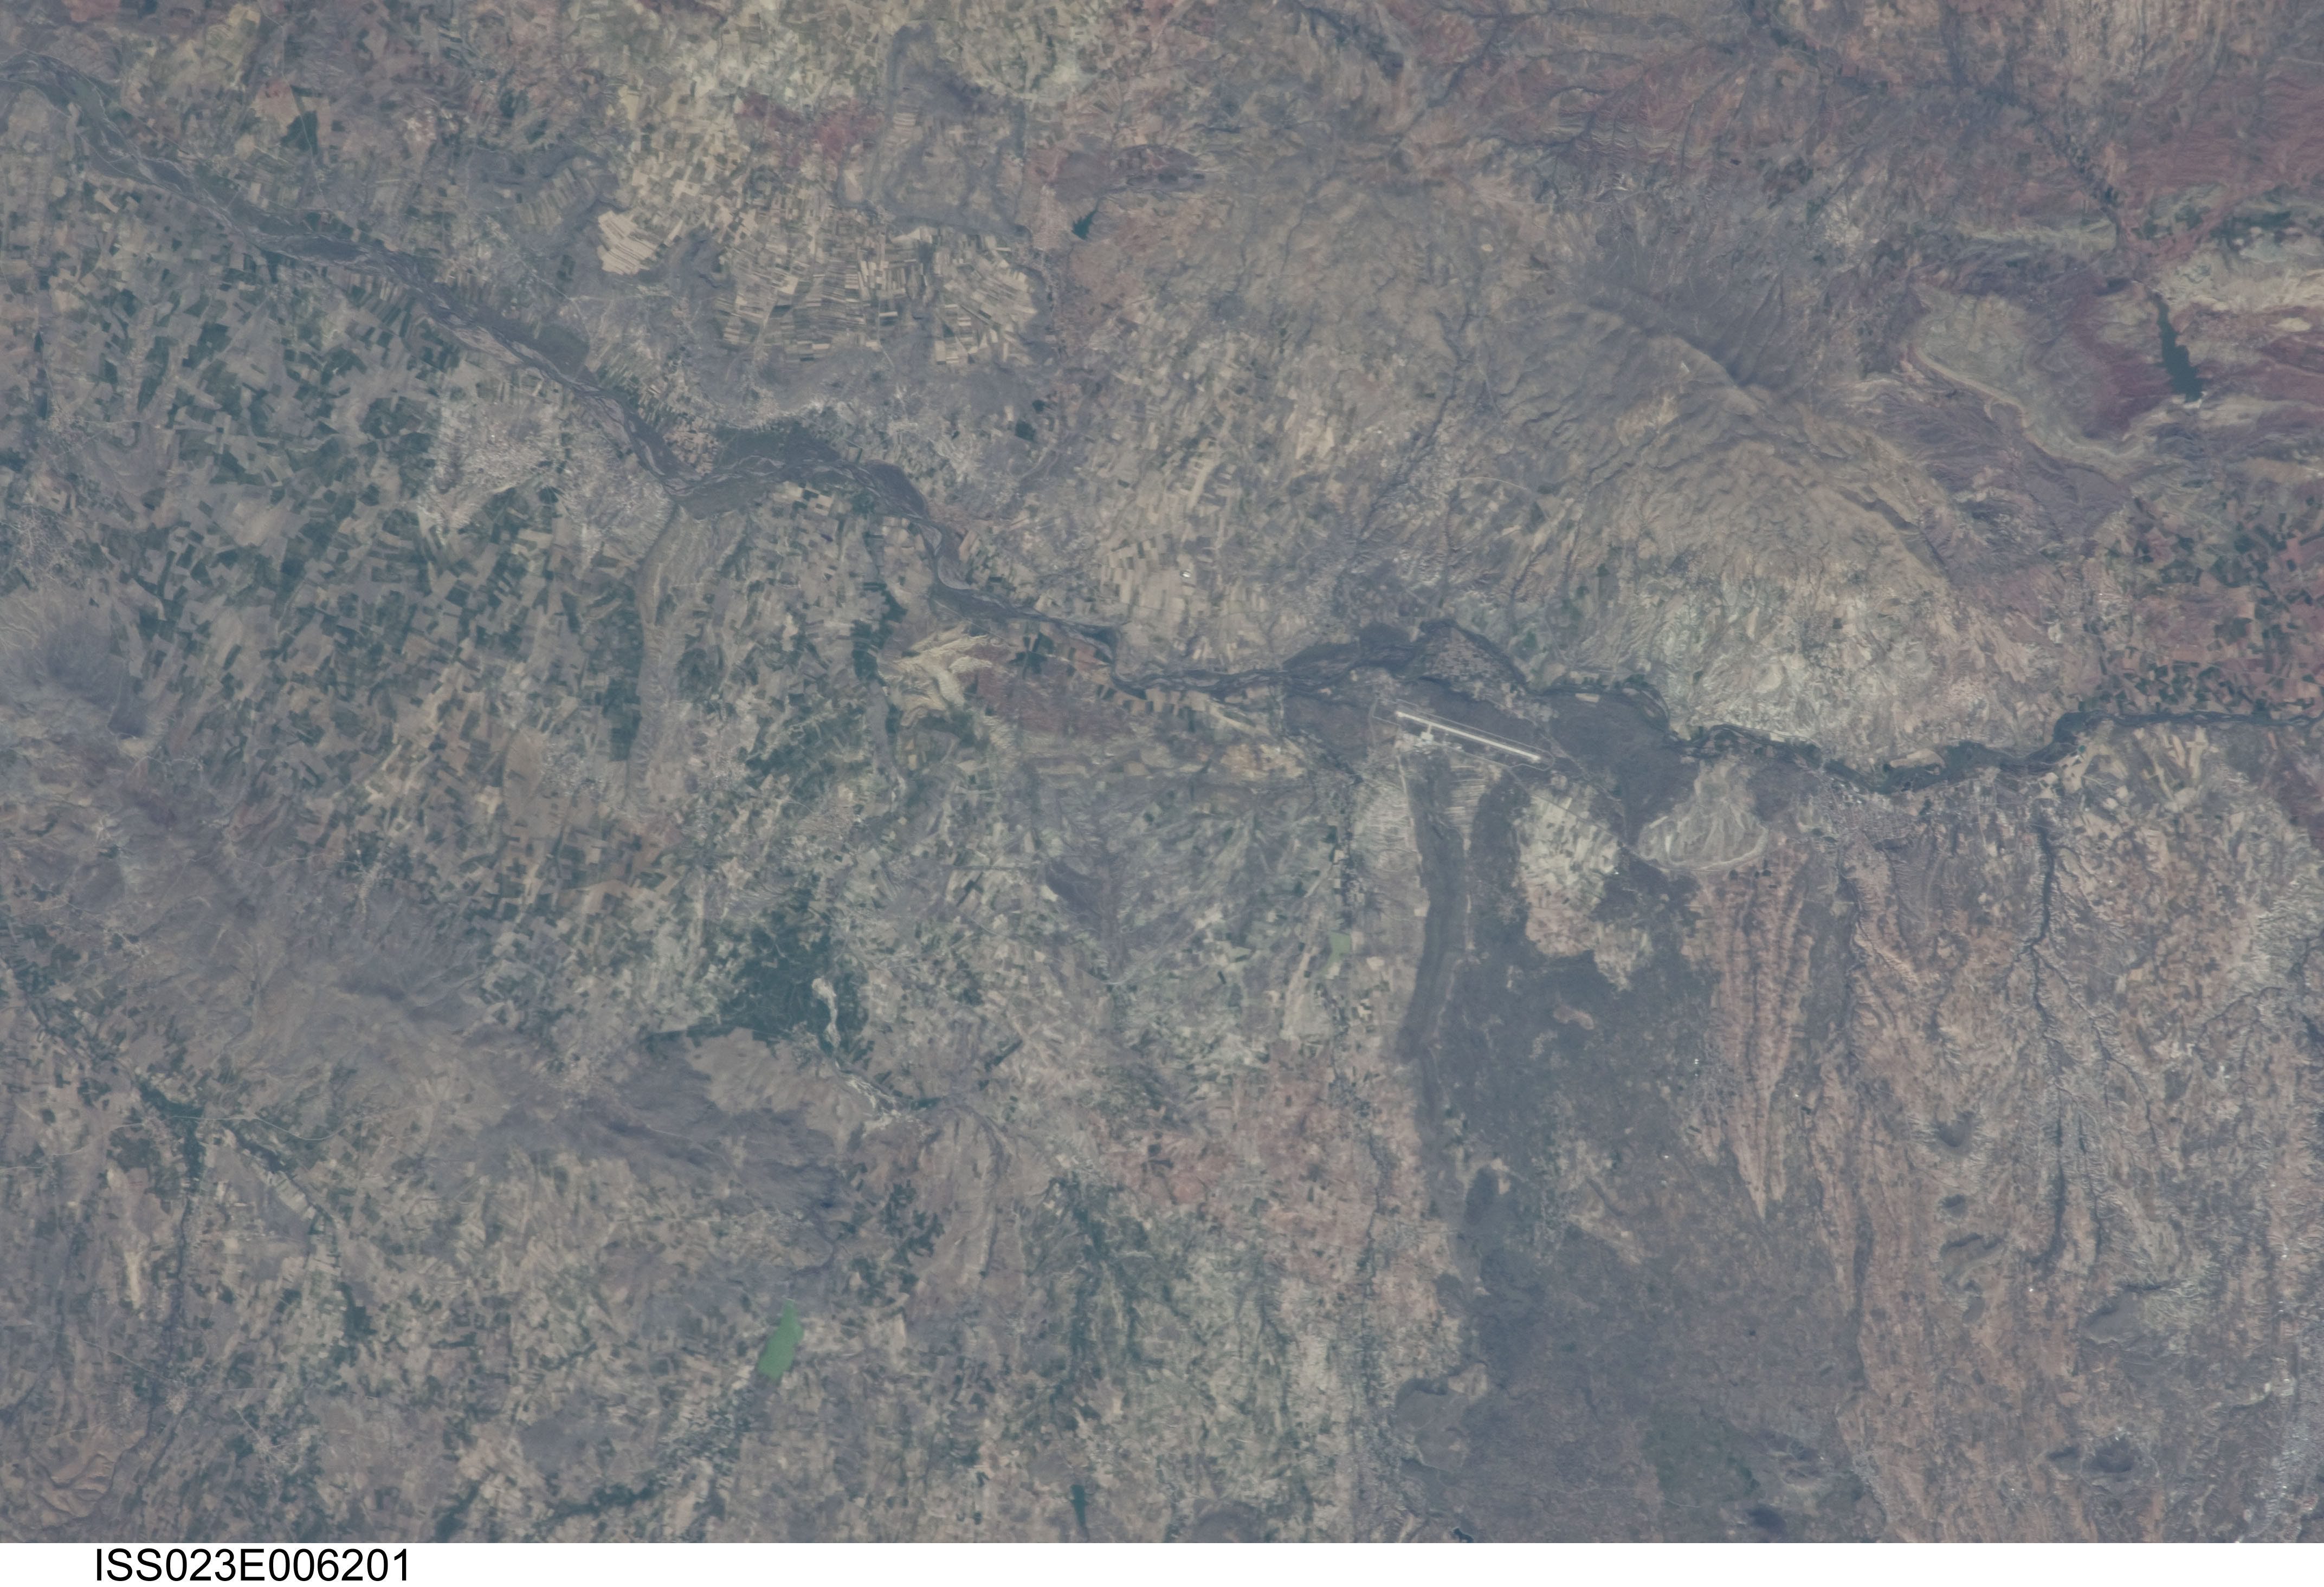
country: TURKEY
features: KIZILIRMAK R., NEVSEHIR KAPADOKYA AIRPORT, GULSEHIR, AGR.
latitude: 38.8
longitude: 34.4
